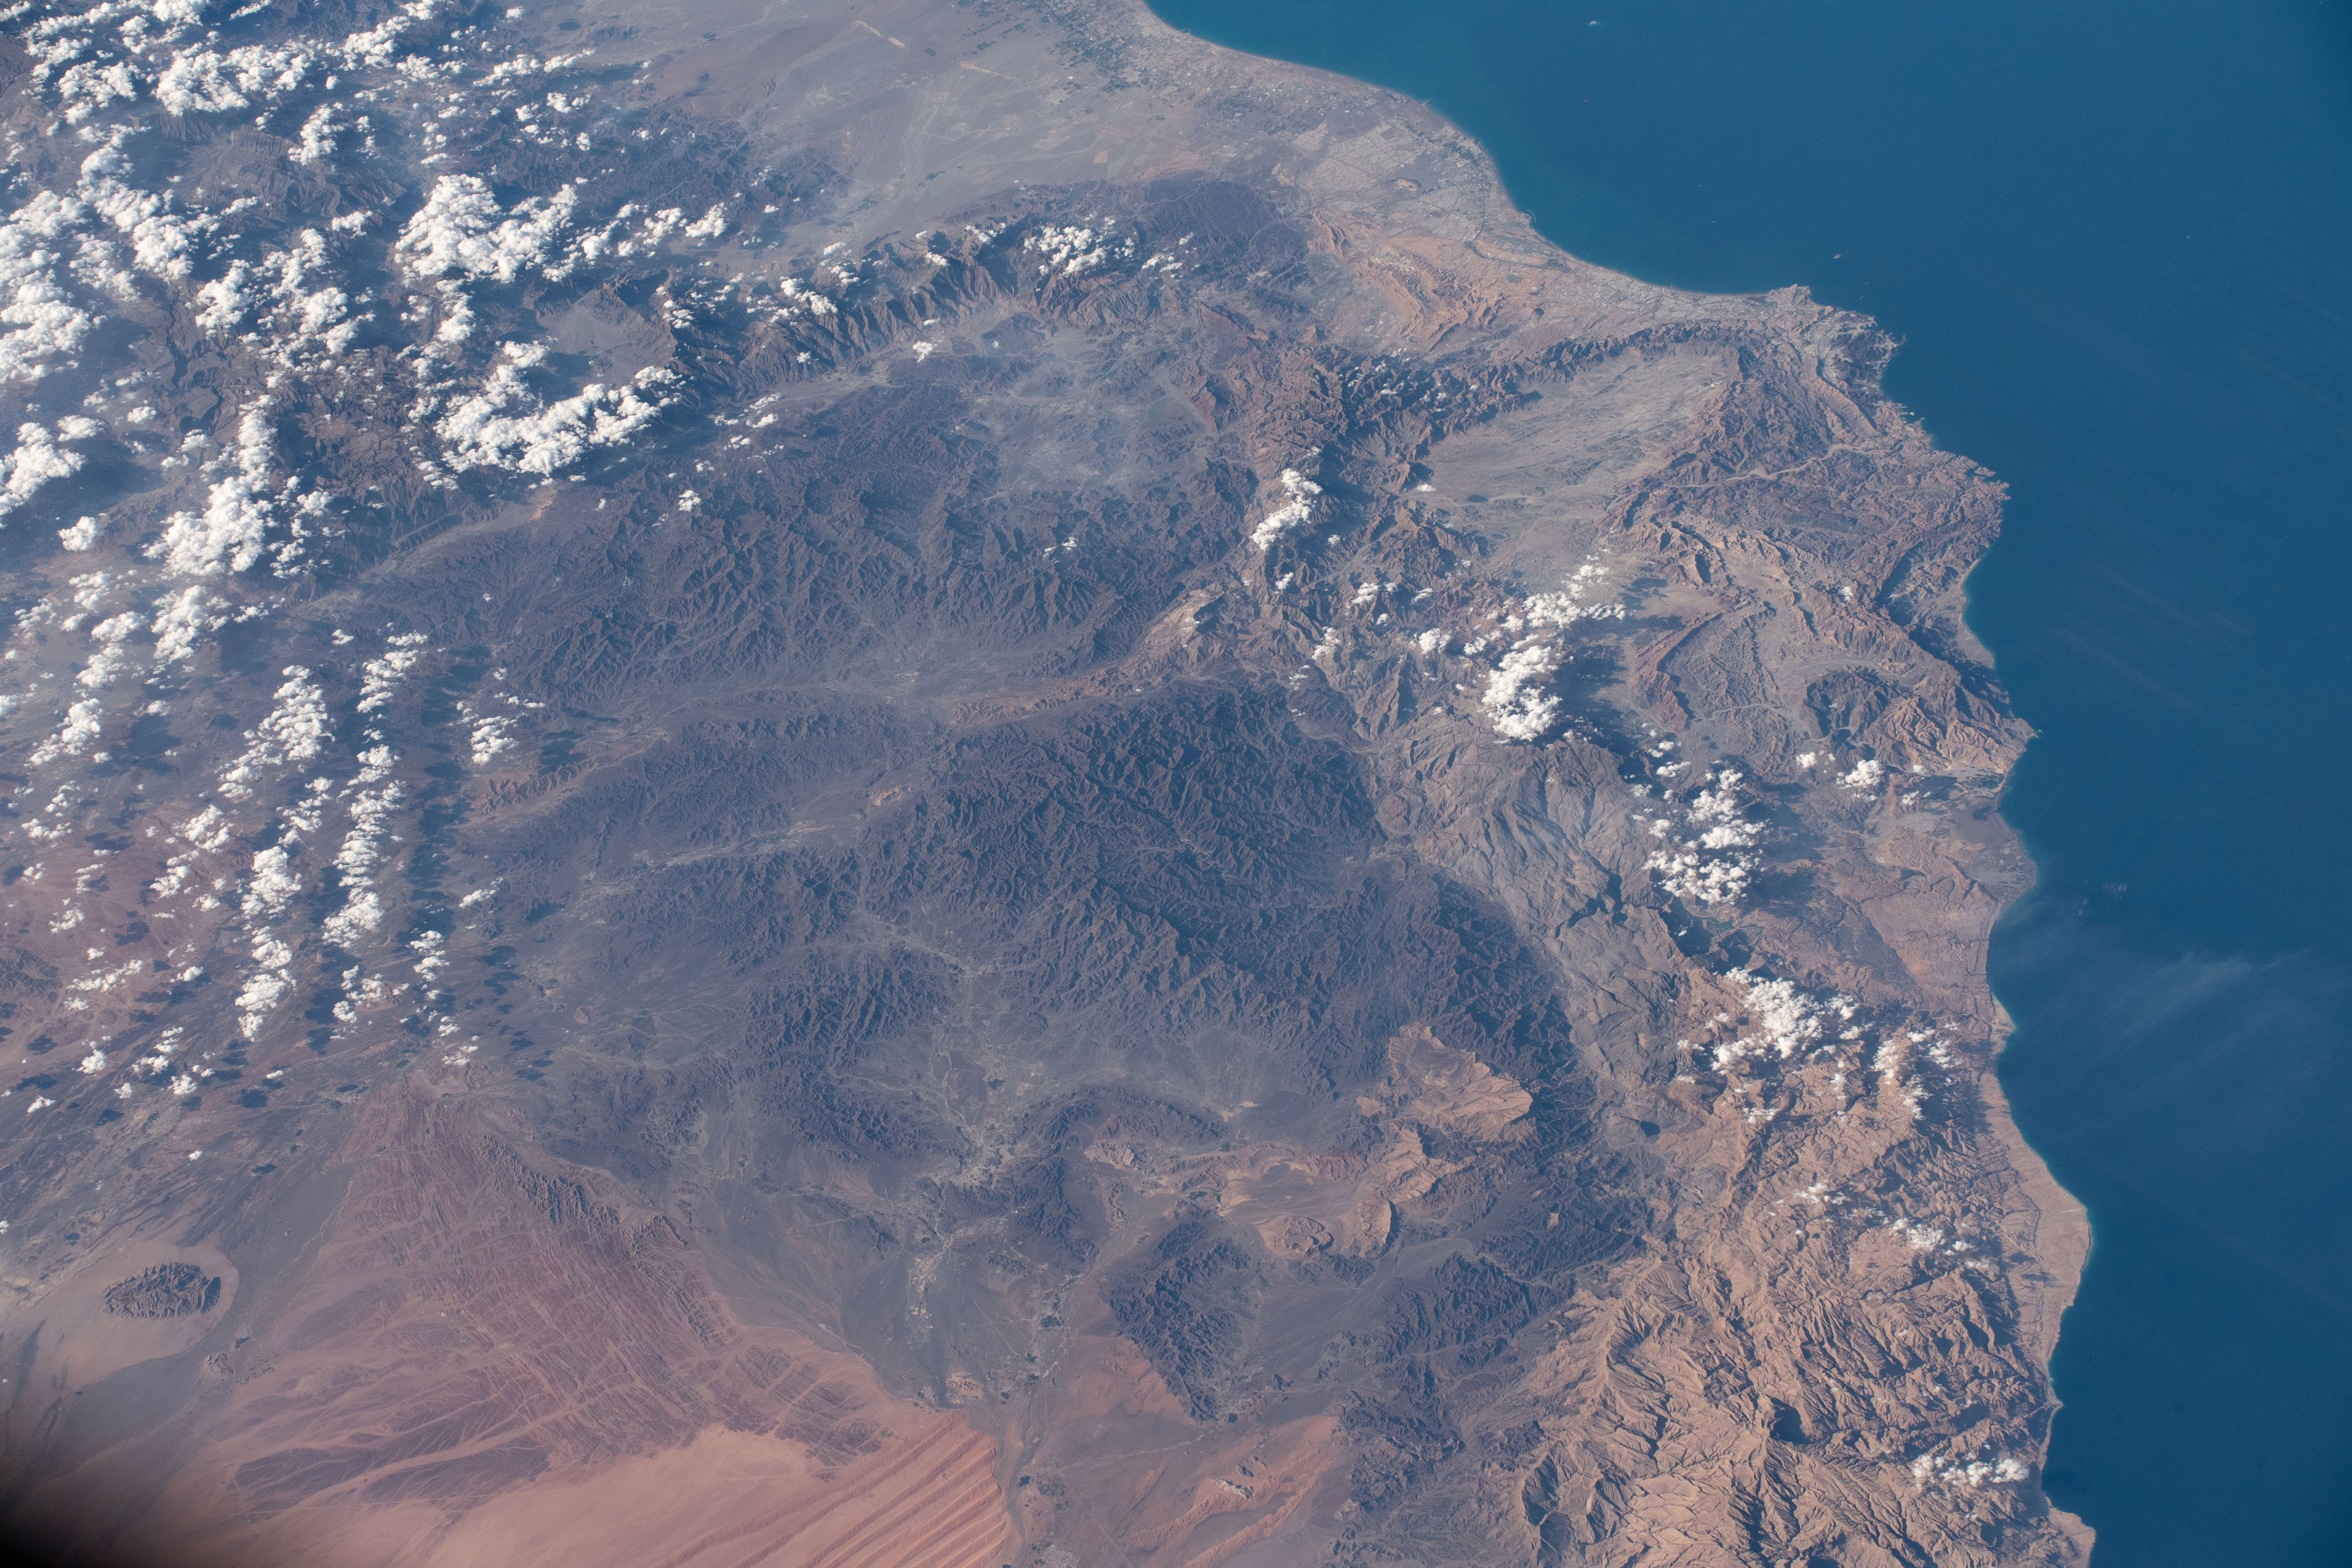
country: OMAN
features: AL HAJAR MOUNTAINS
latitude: 23.0
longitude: 58.5
